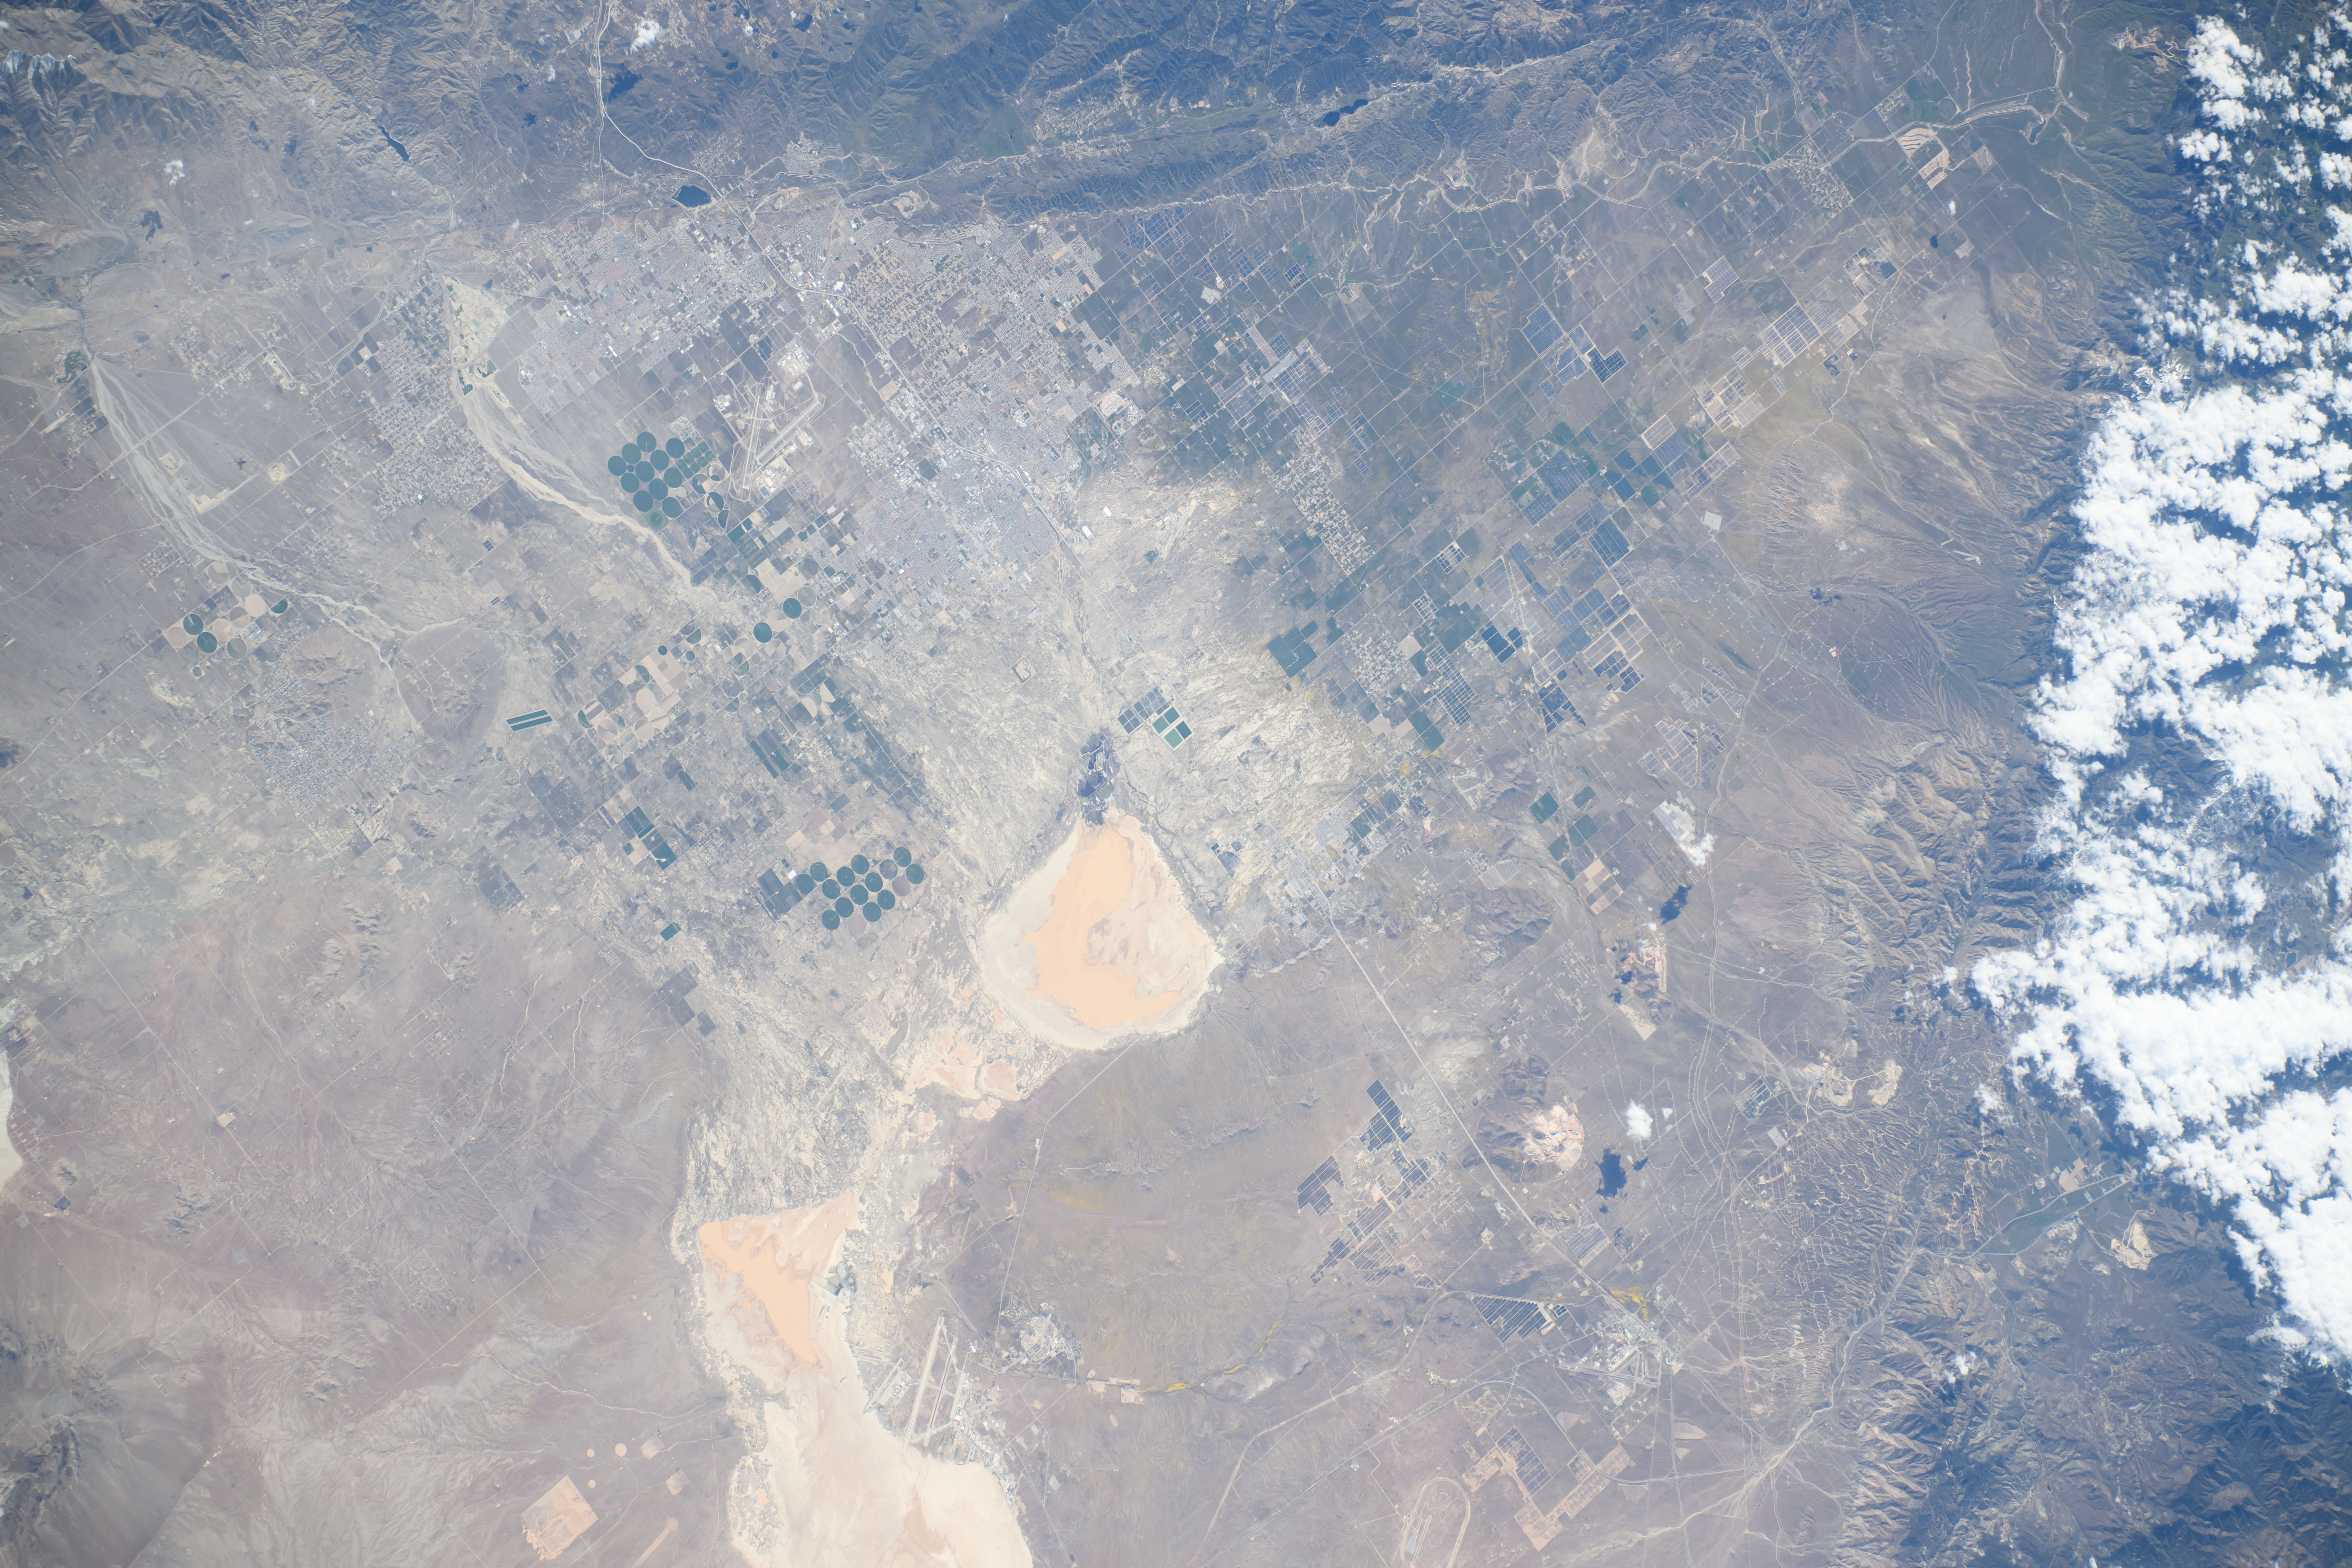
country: USA-CALIFORNIA
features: EDWARDS AIRFORCE BASE, LANCASTER, MOJAVE DESERT, LAKE HUGHES, PALMDALE, ROGERS DRY LAKE
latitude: 34.8
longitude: -118.2
